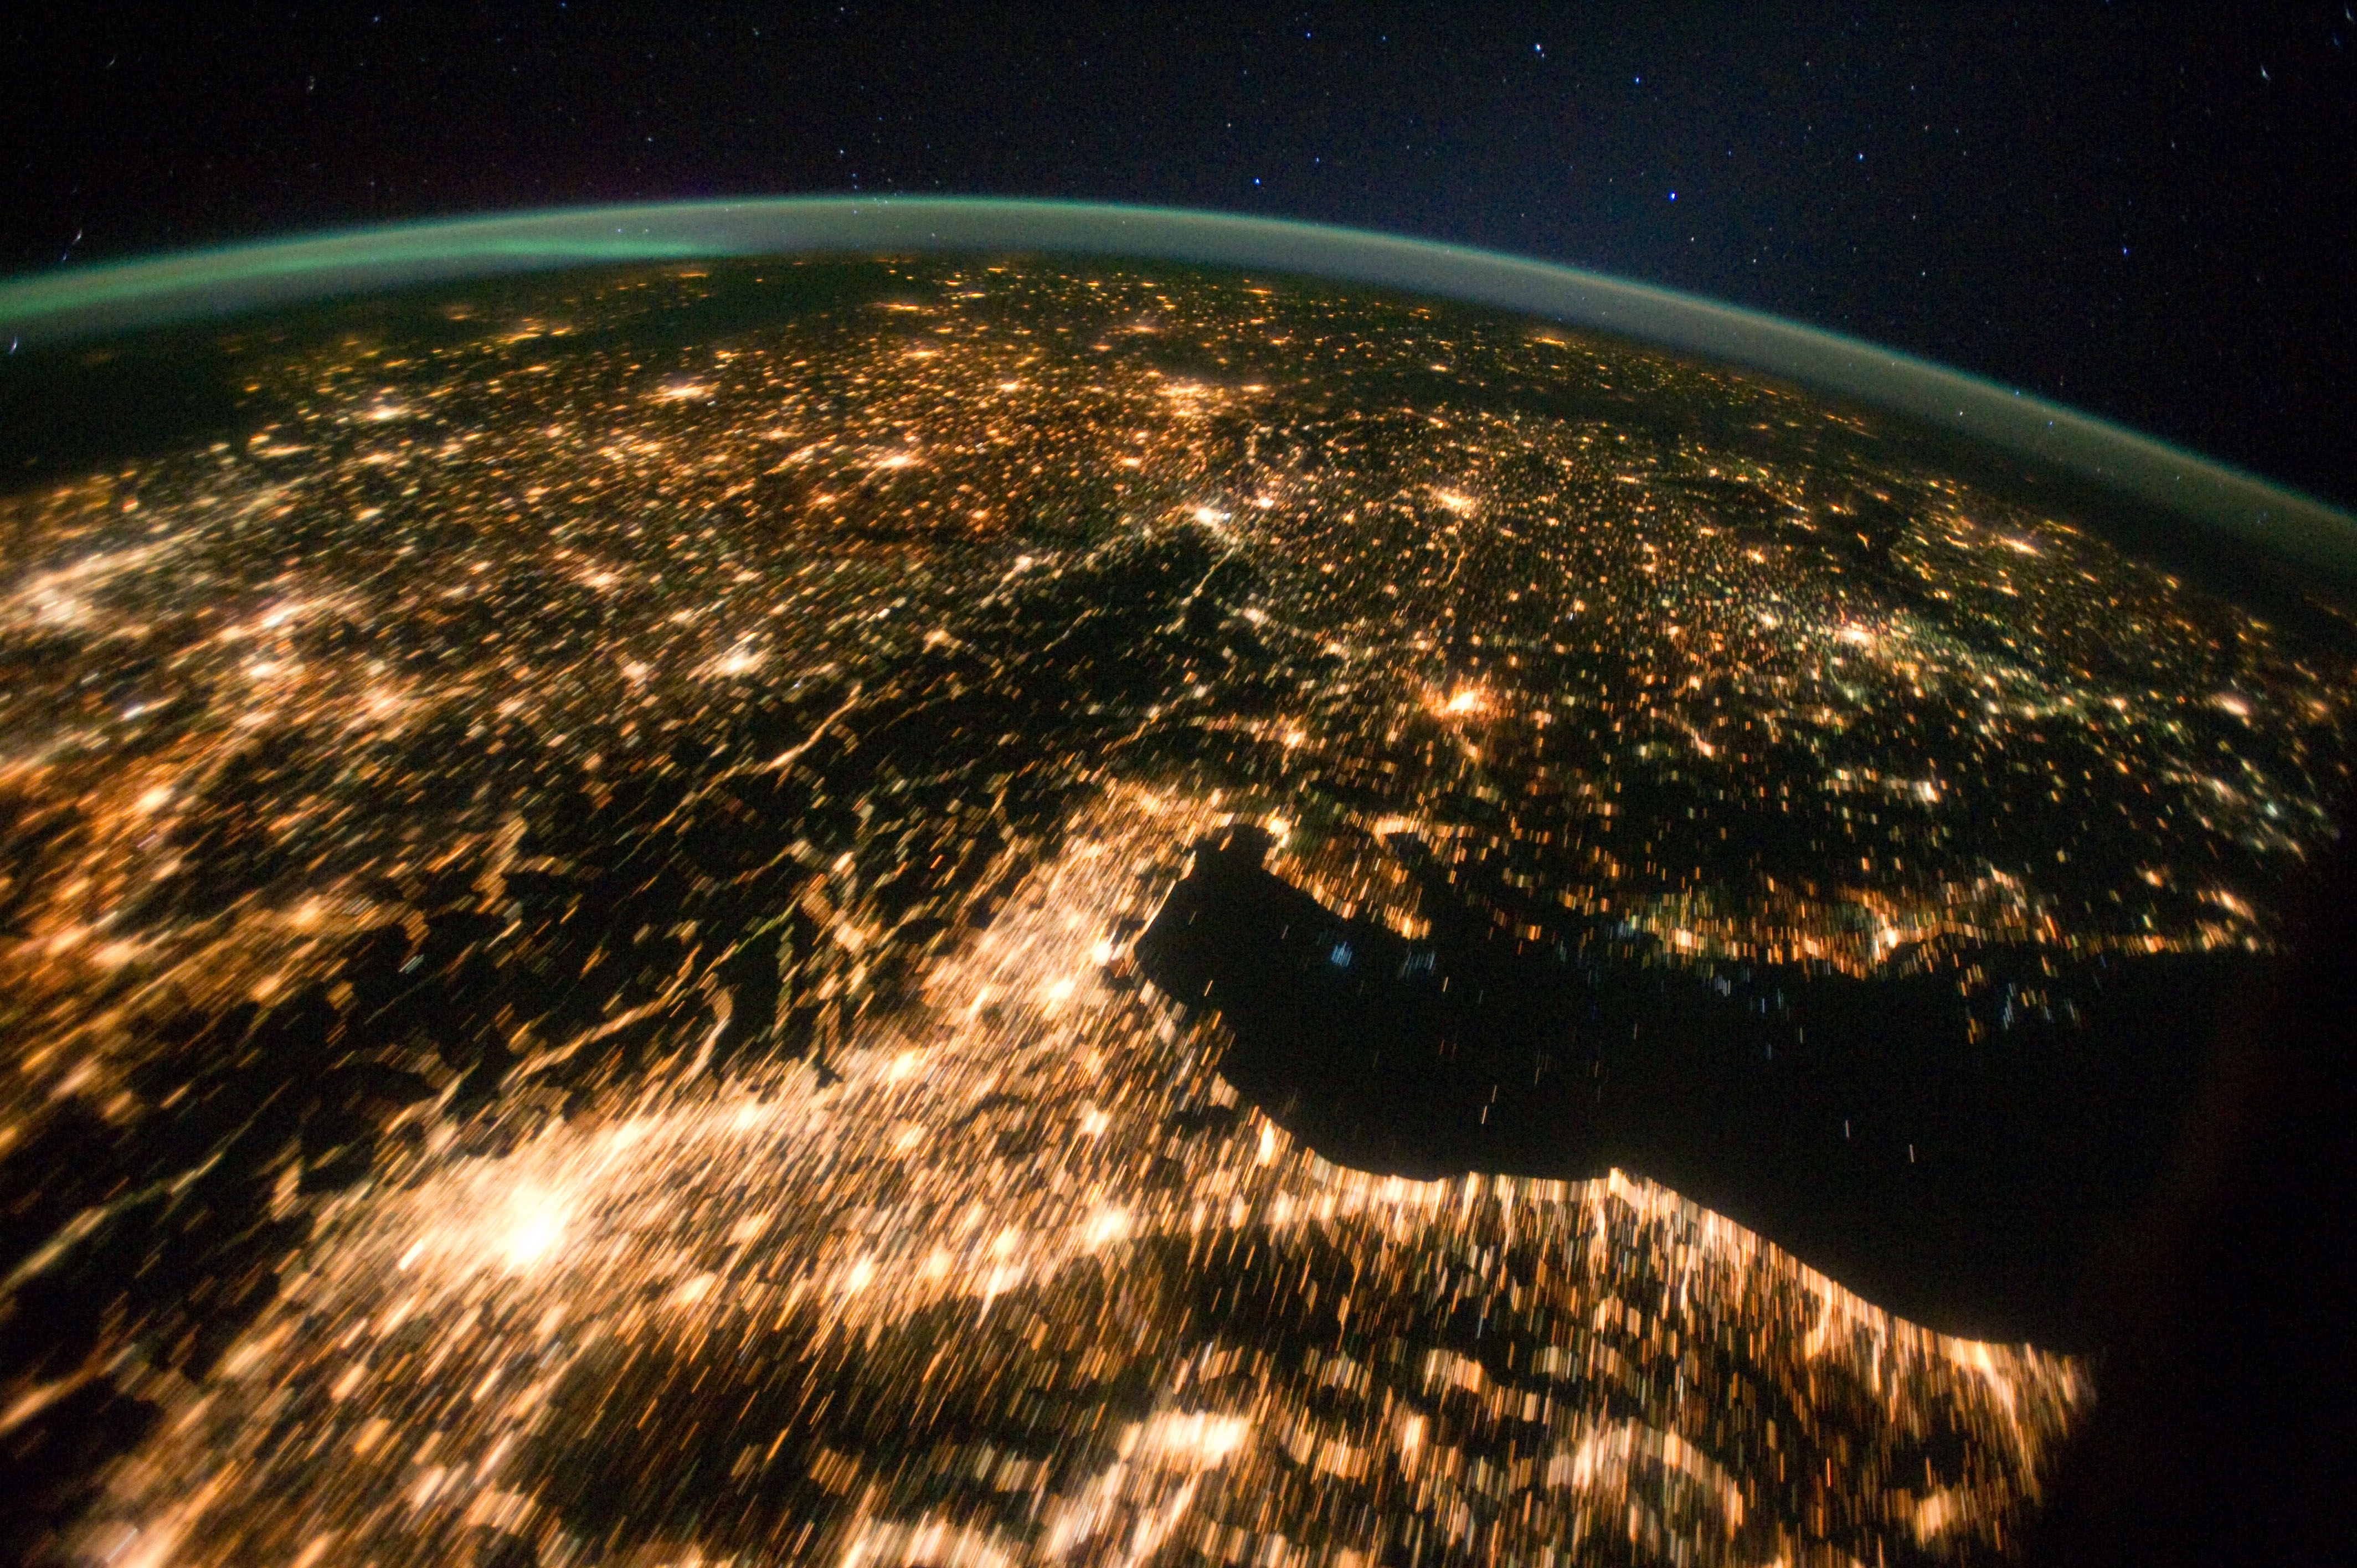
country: ITALY
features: PAN, ITALY, GERMANY, POLAND, HUNGARY AT NIGHT
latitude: 46.0
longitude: 12.5
